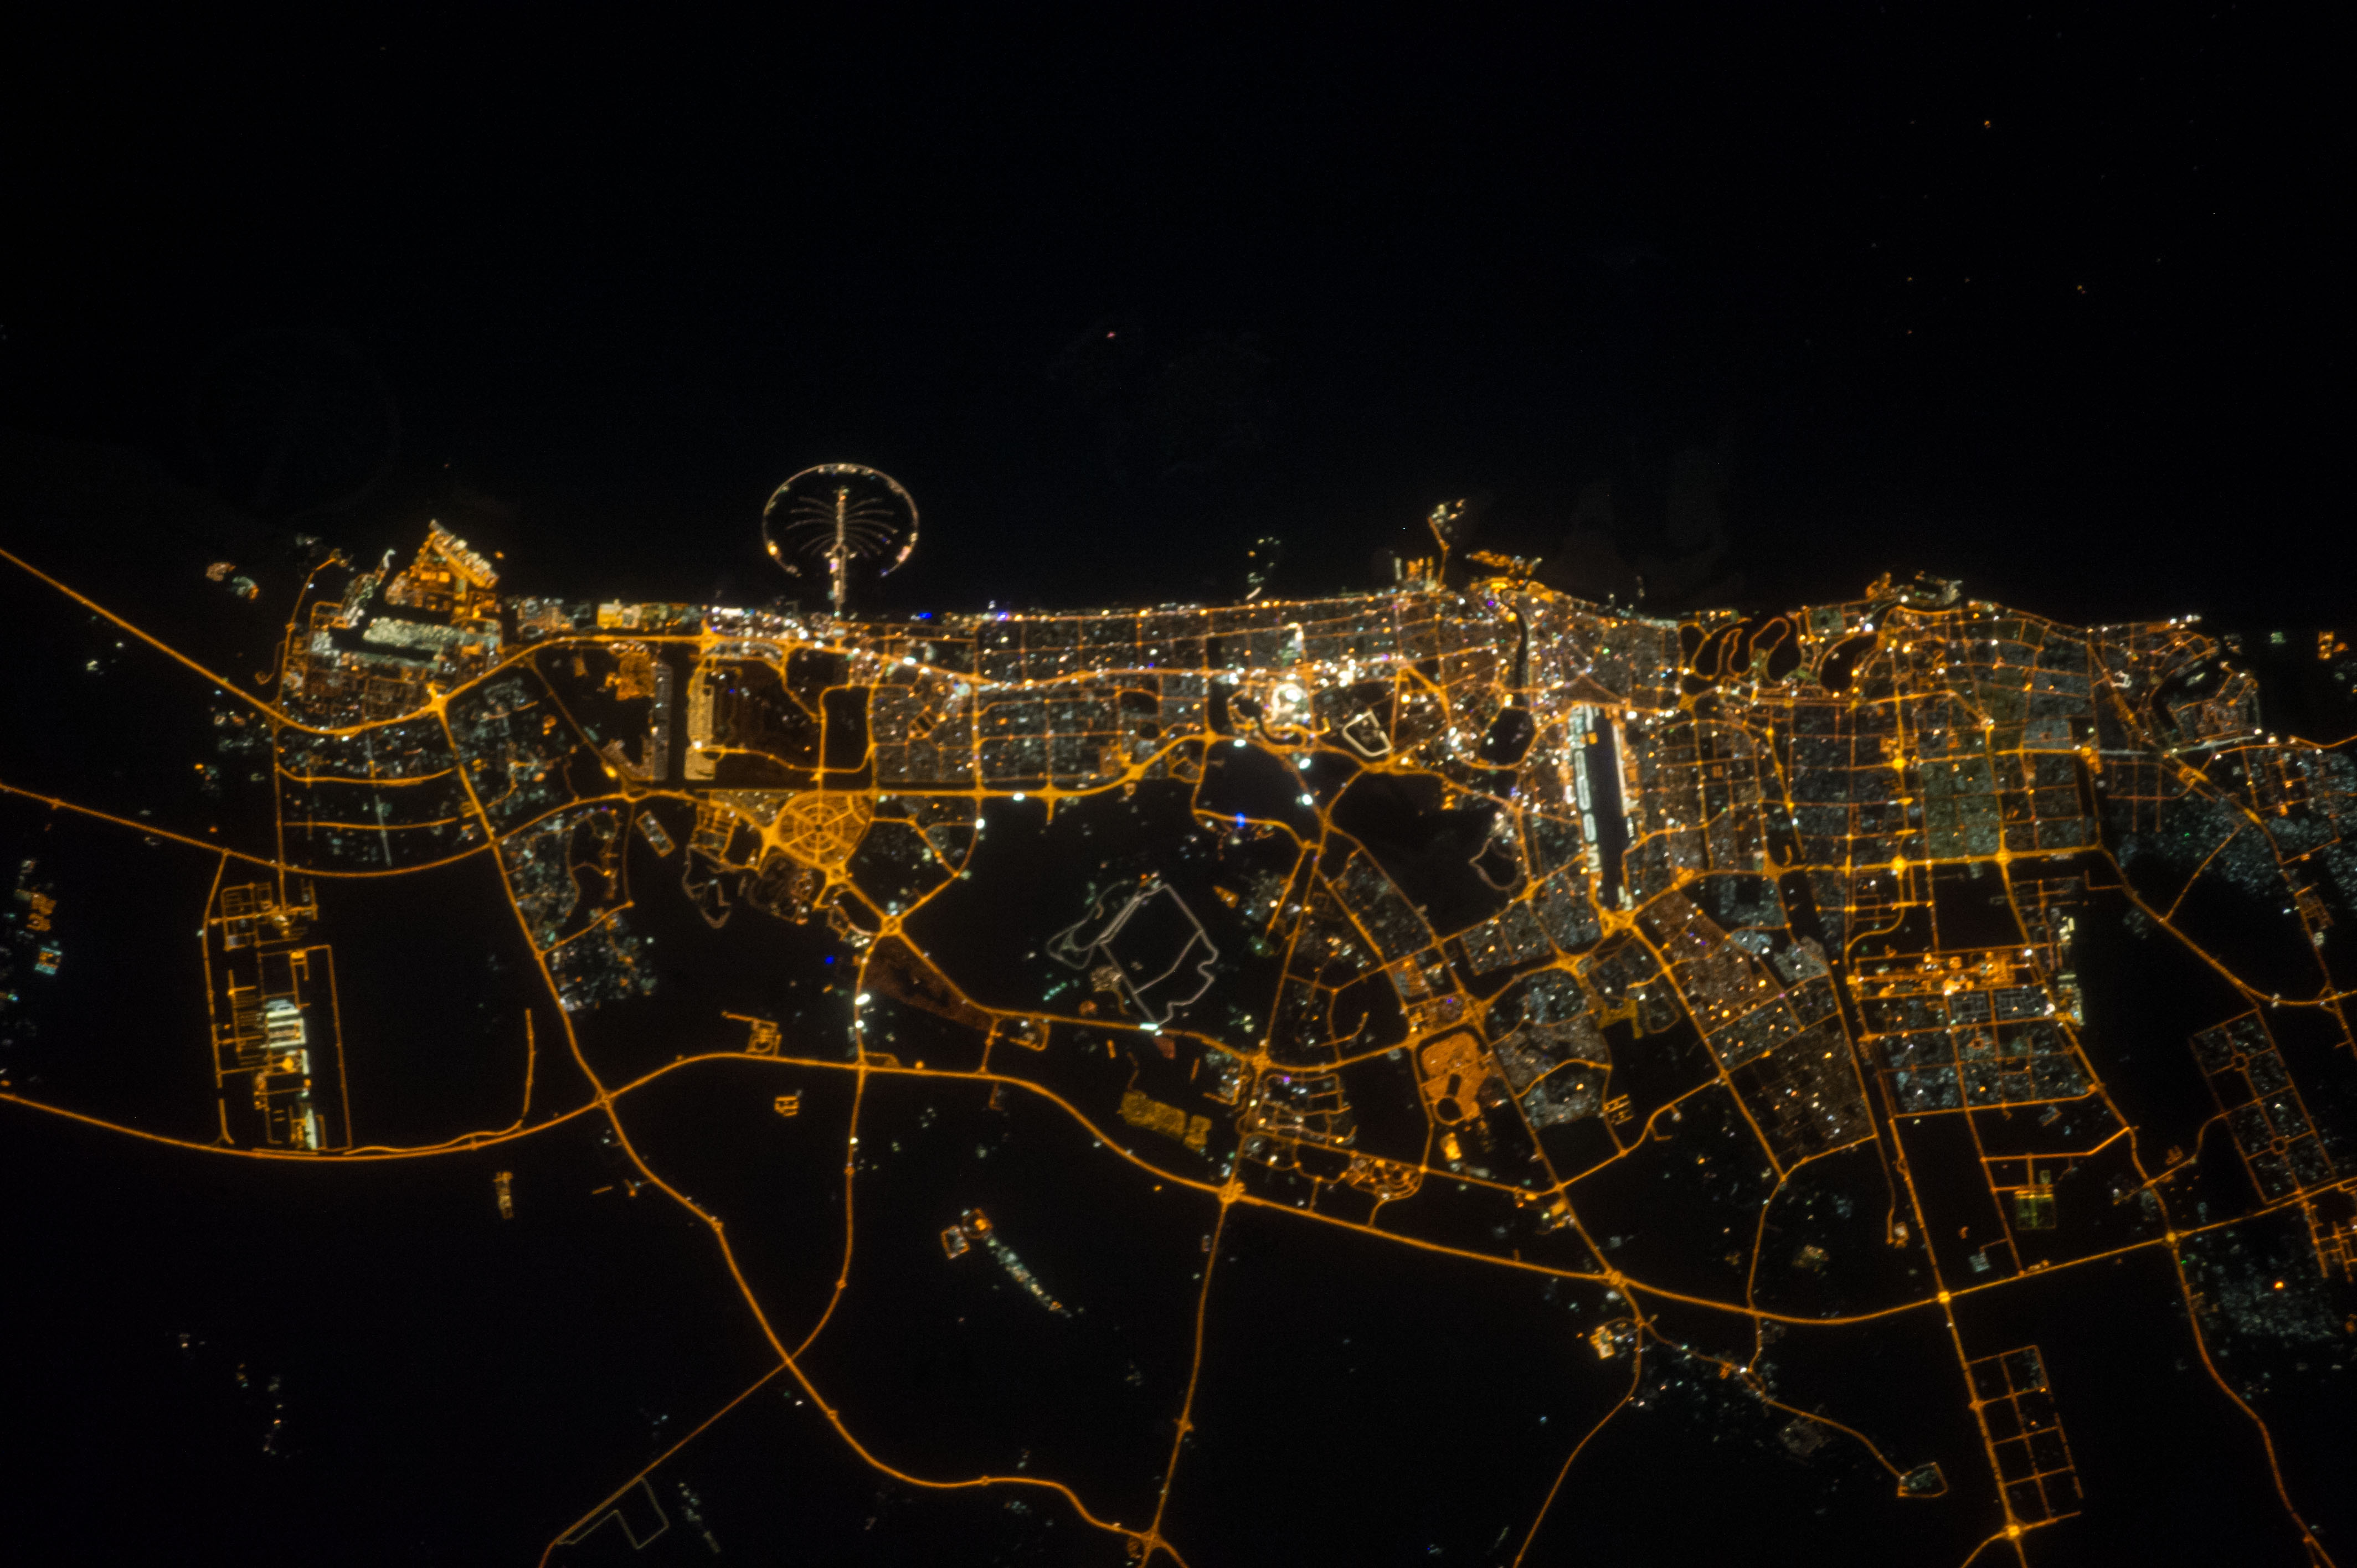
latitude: 25.1
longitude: 55.2
